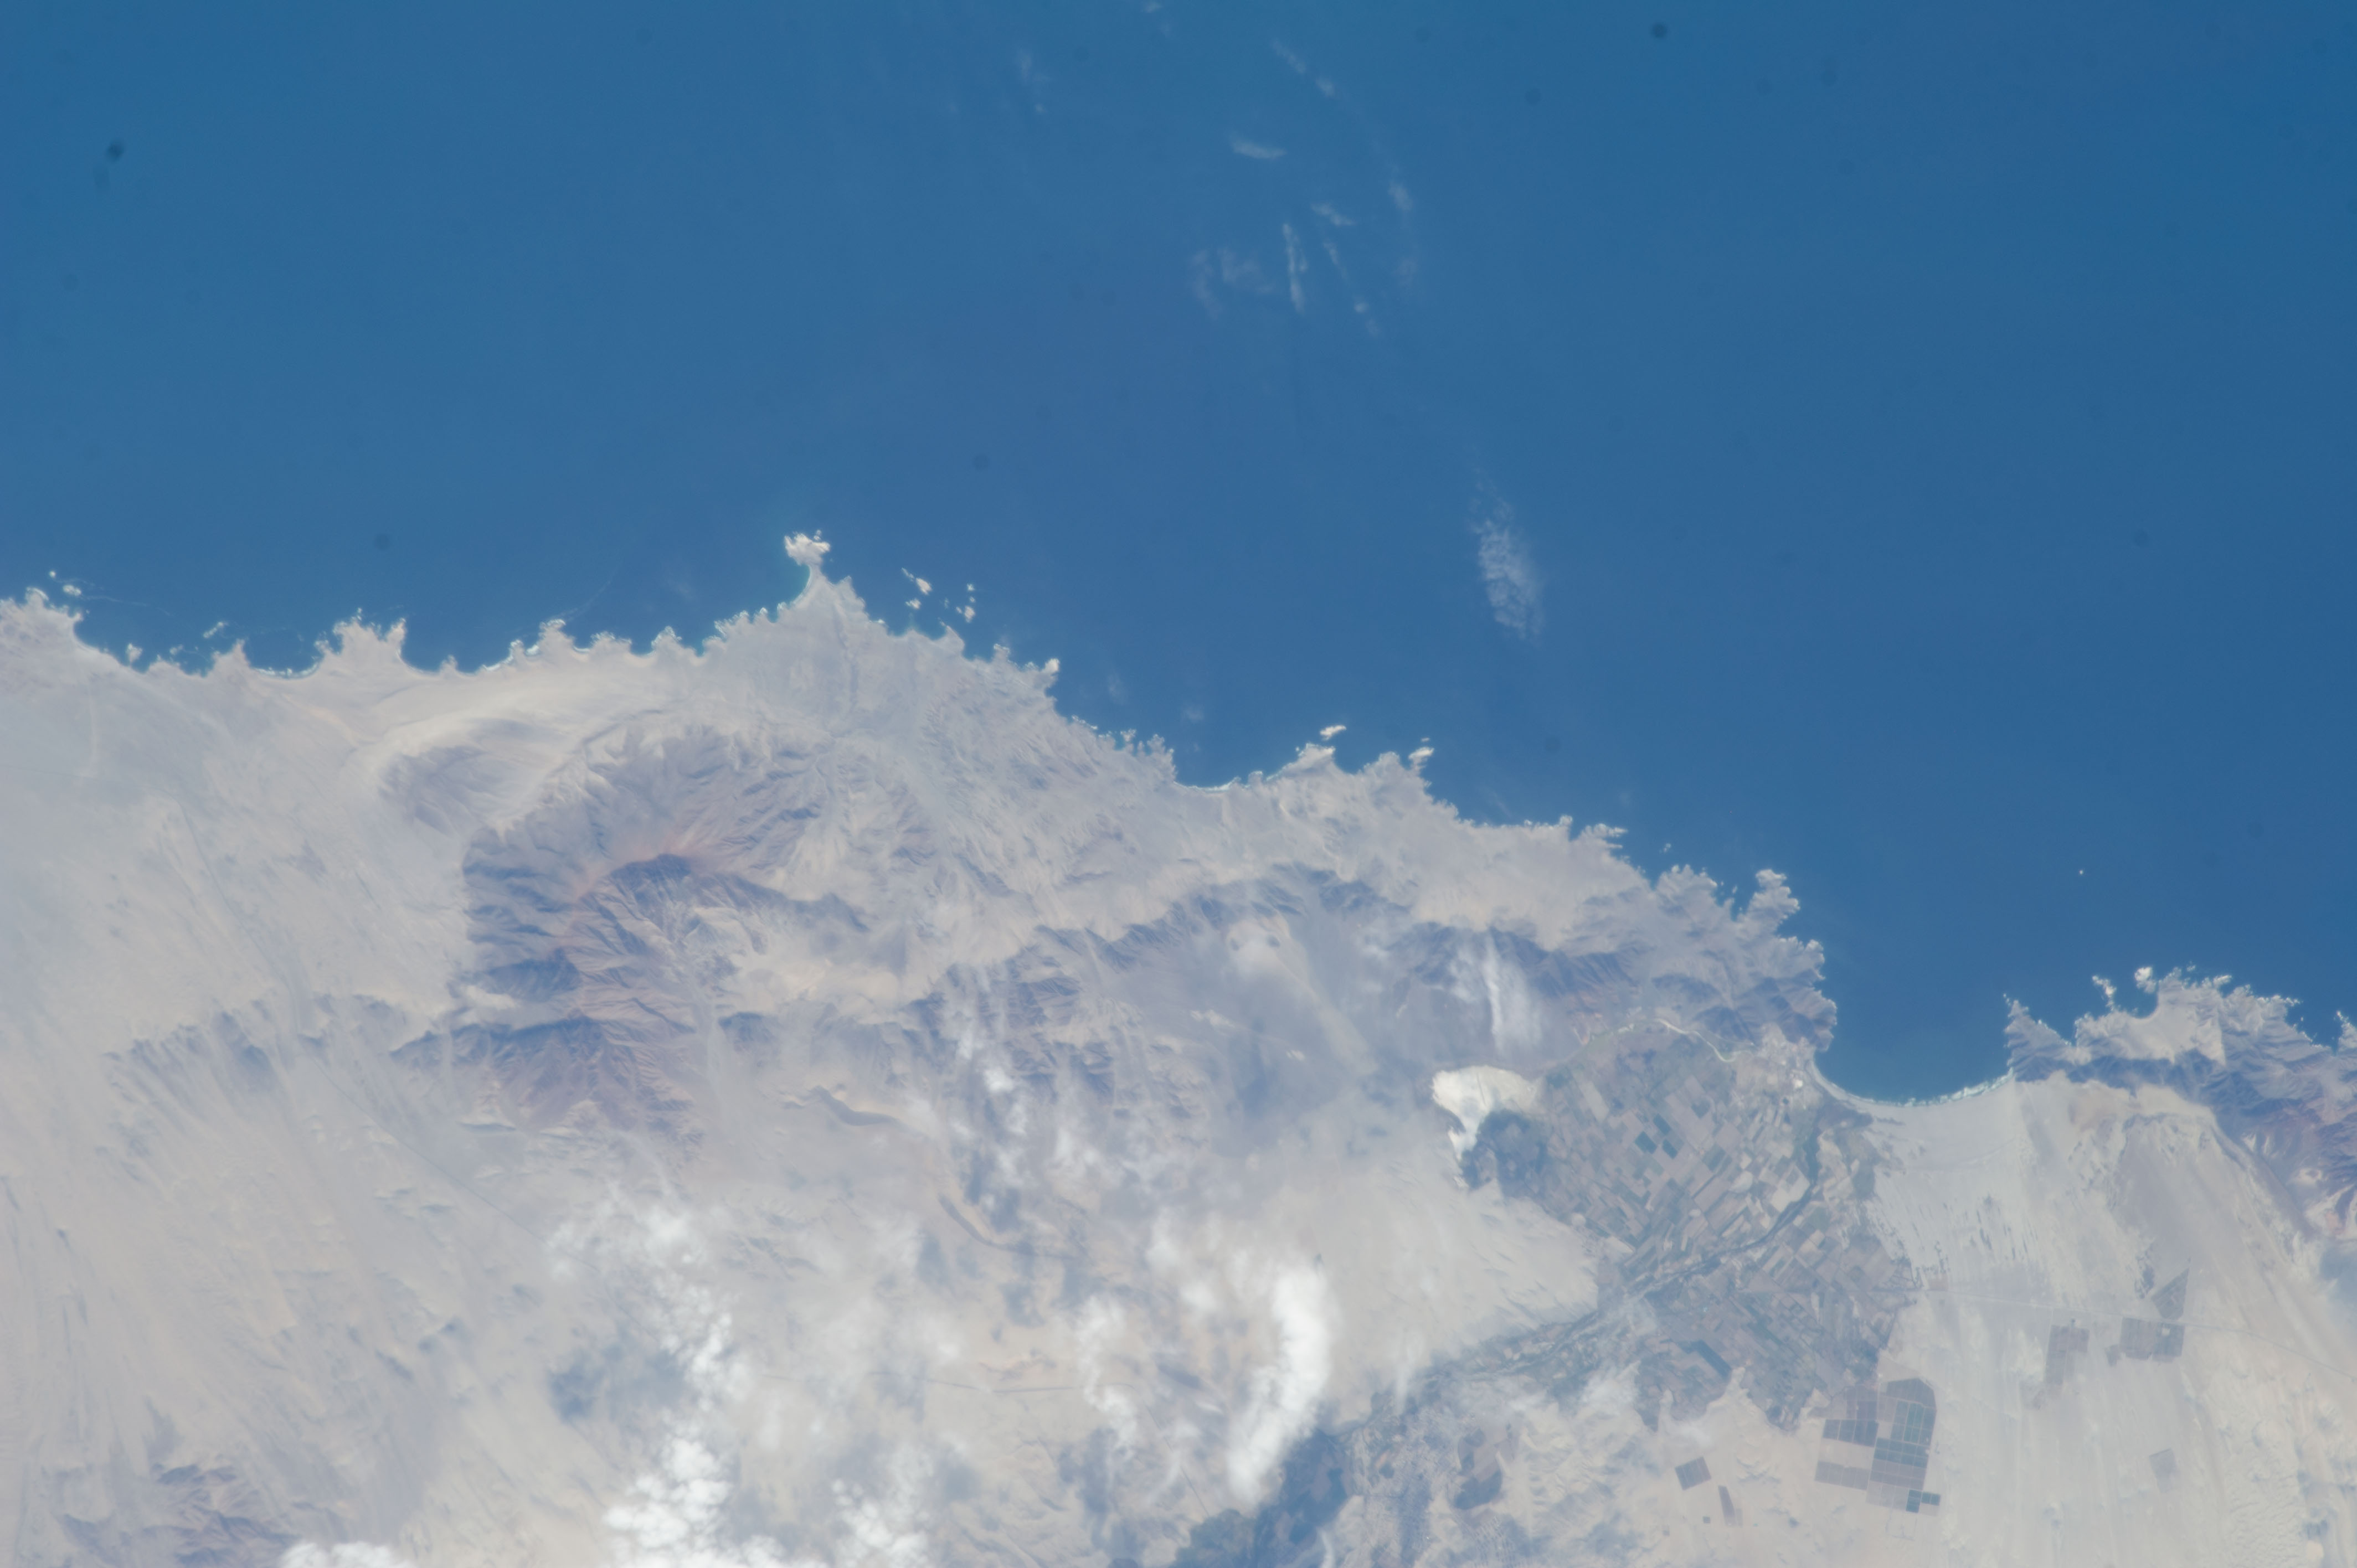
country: PERU
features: AGR., COMANDANTE NOEL
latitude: -9.6
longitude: -78.3
